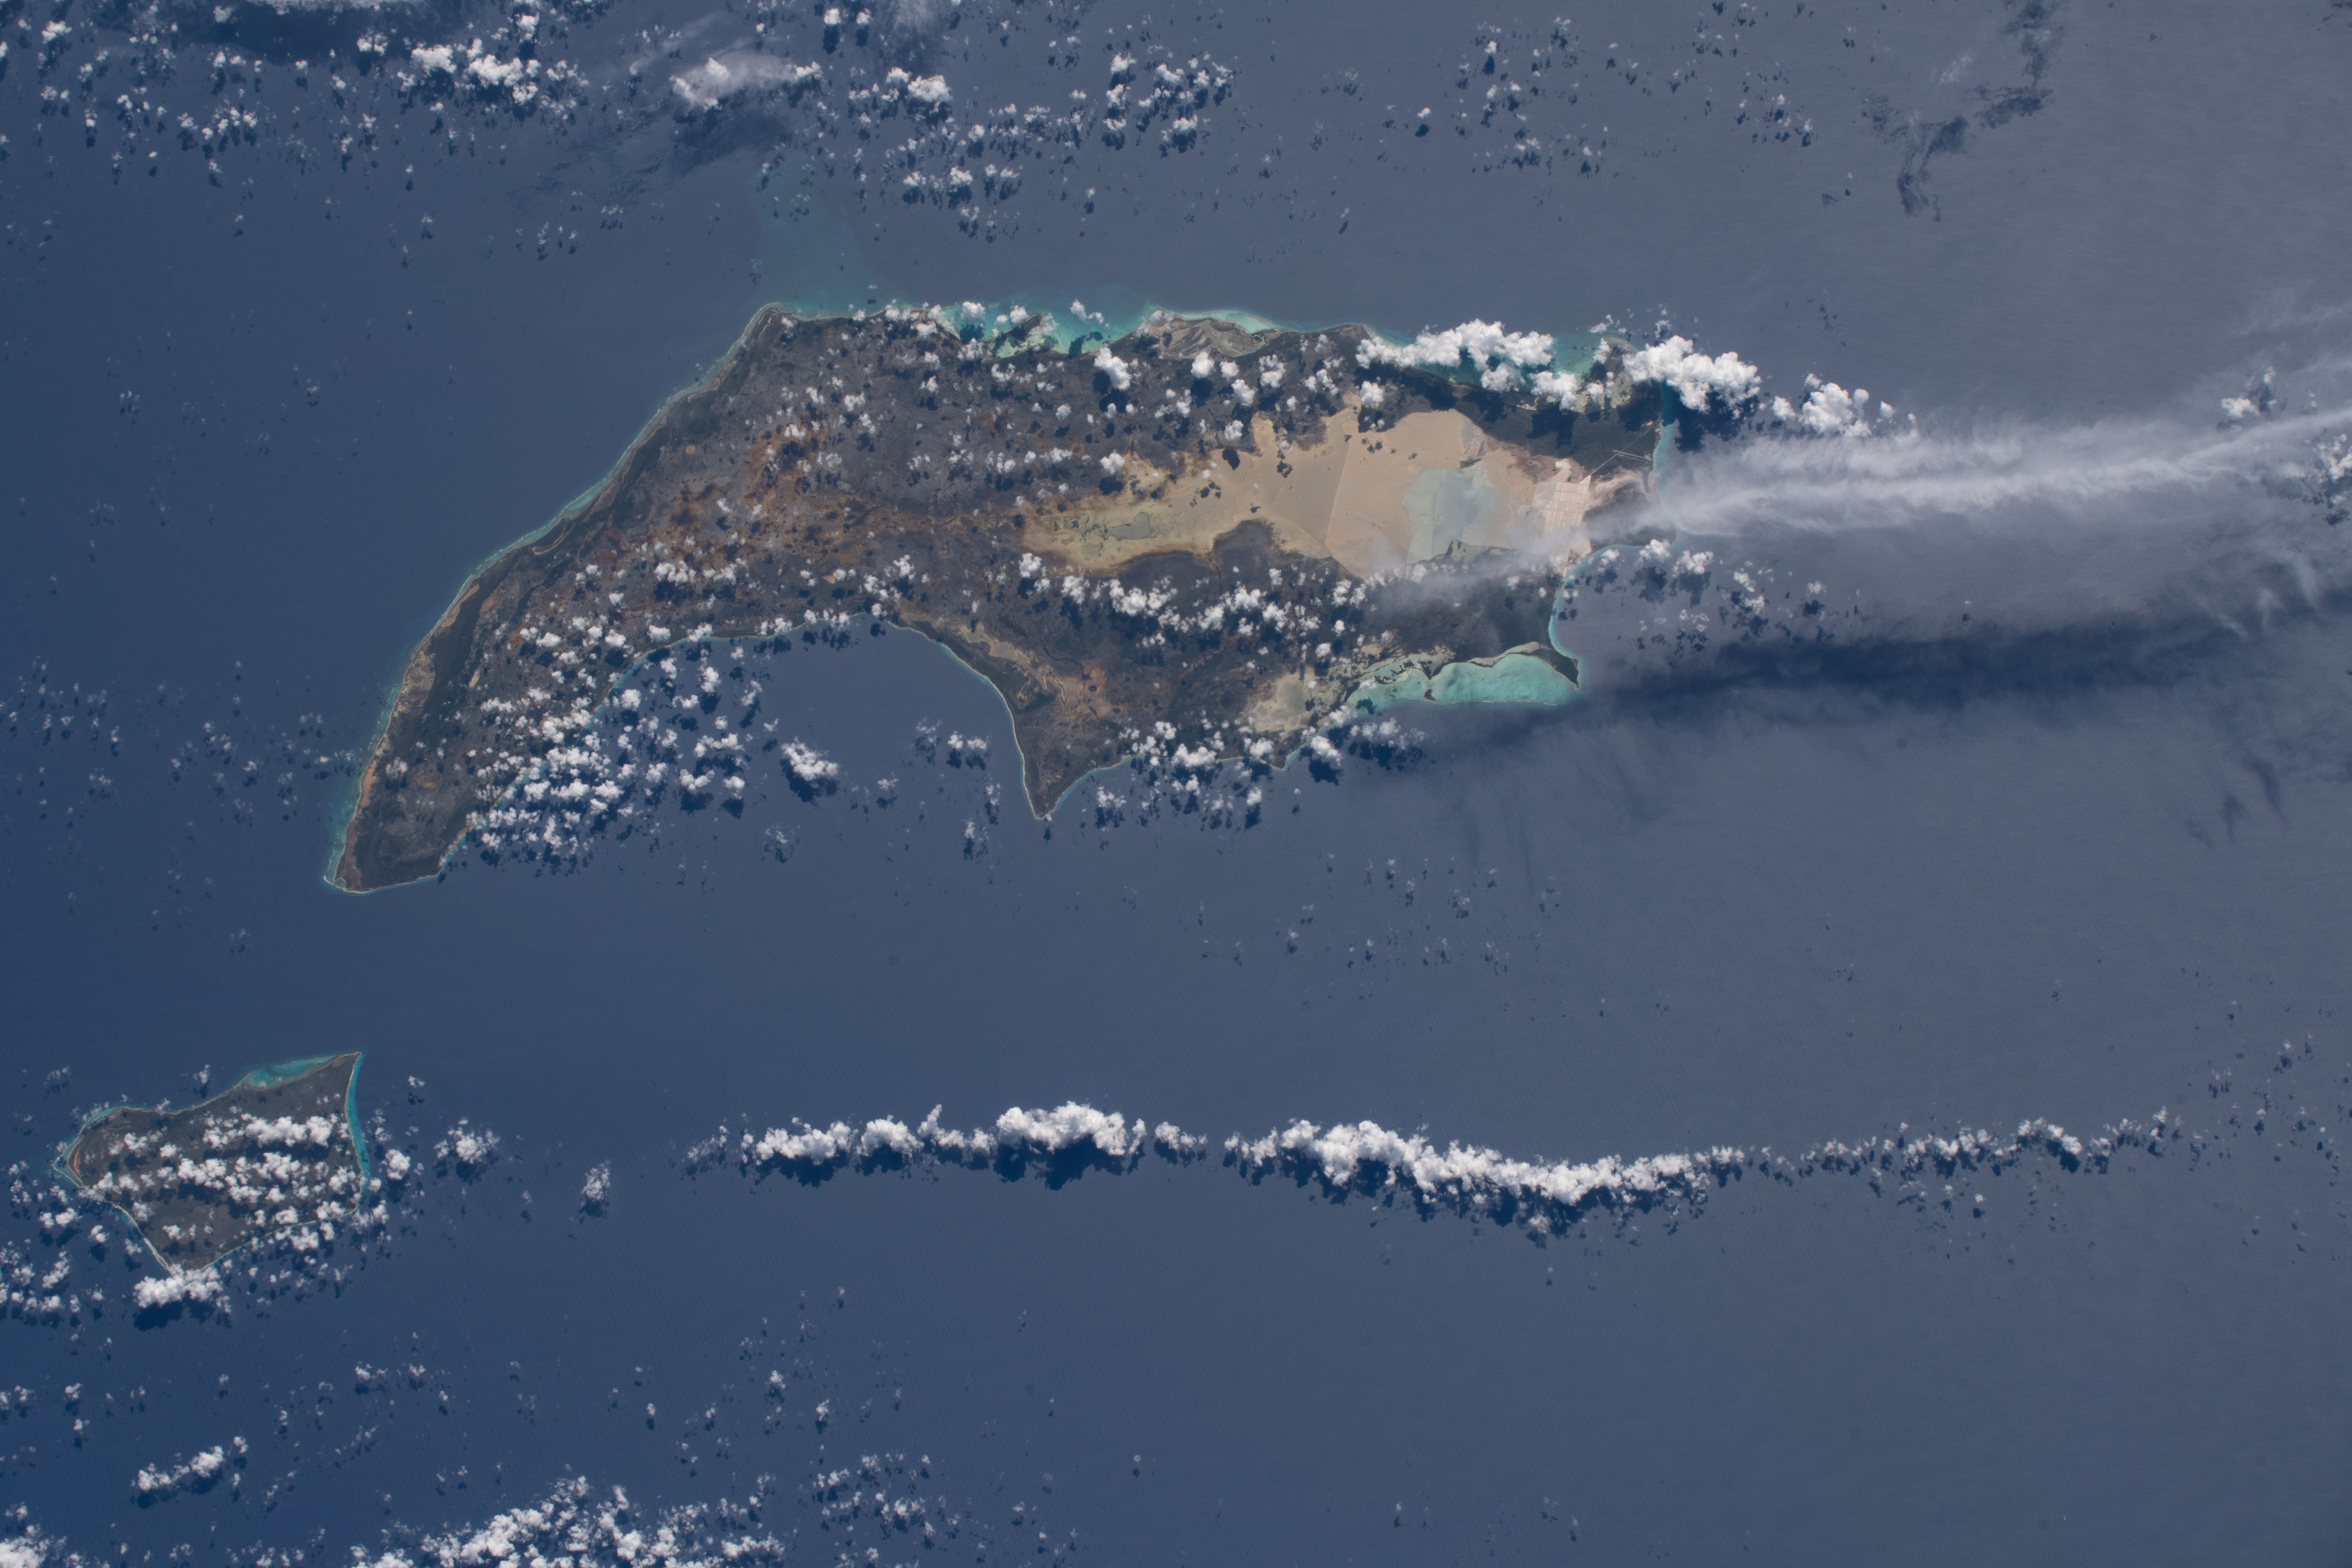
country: BAHAMAS
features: GREAT INGUA ISLAND, LITTLE INGUA
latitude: 21.2
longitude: -73.5
